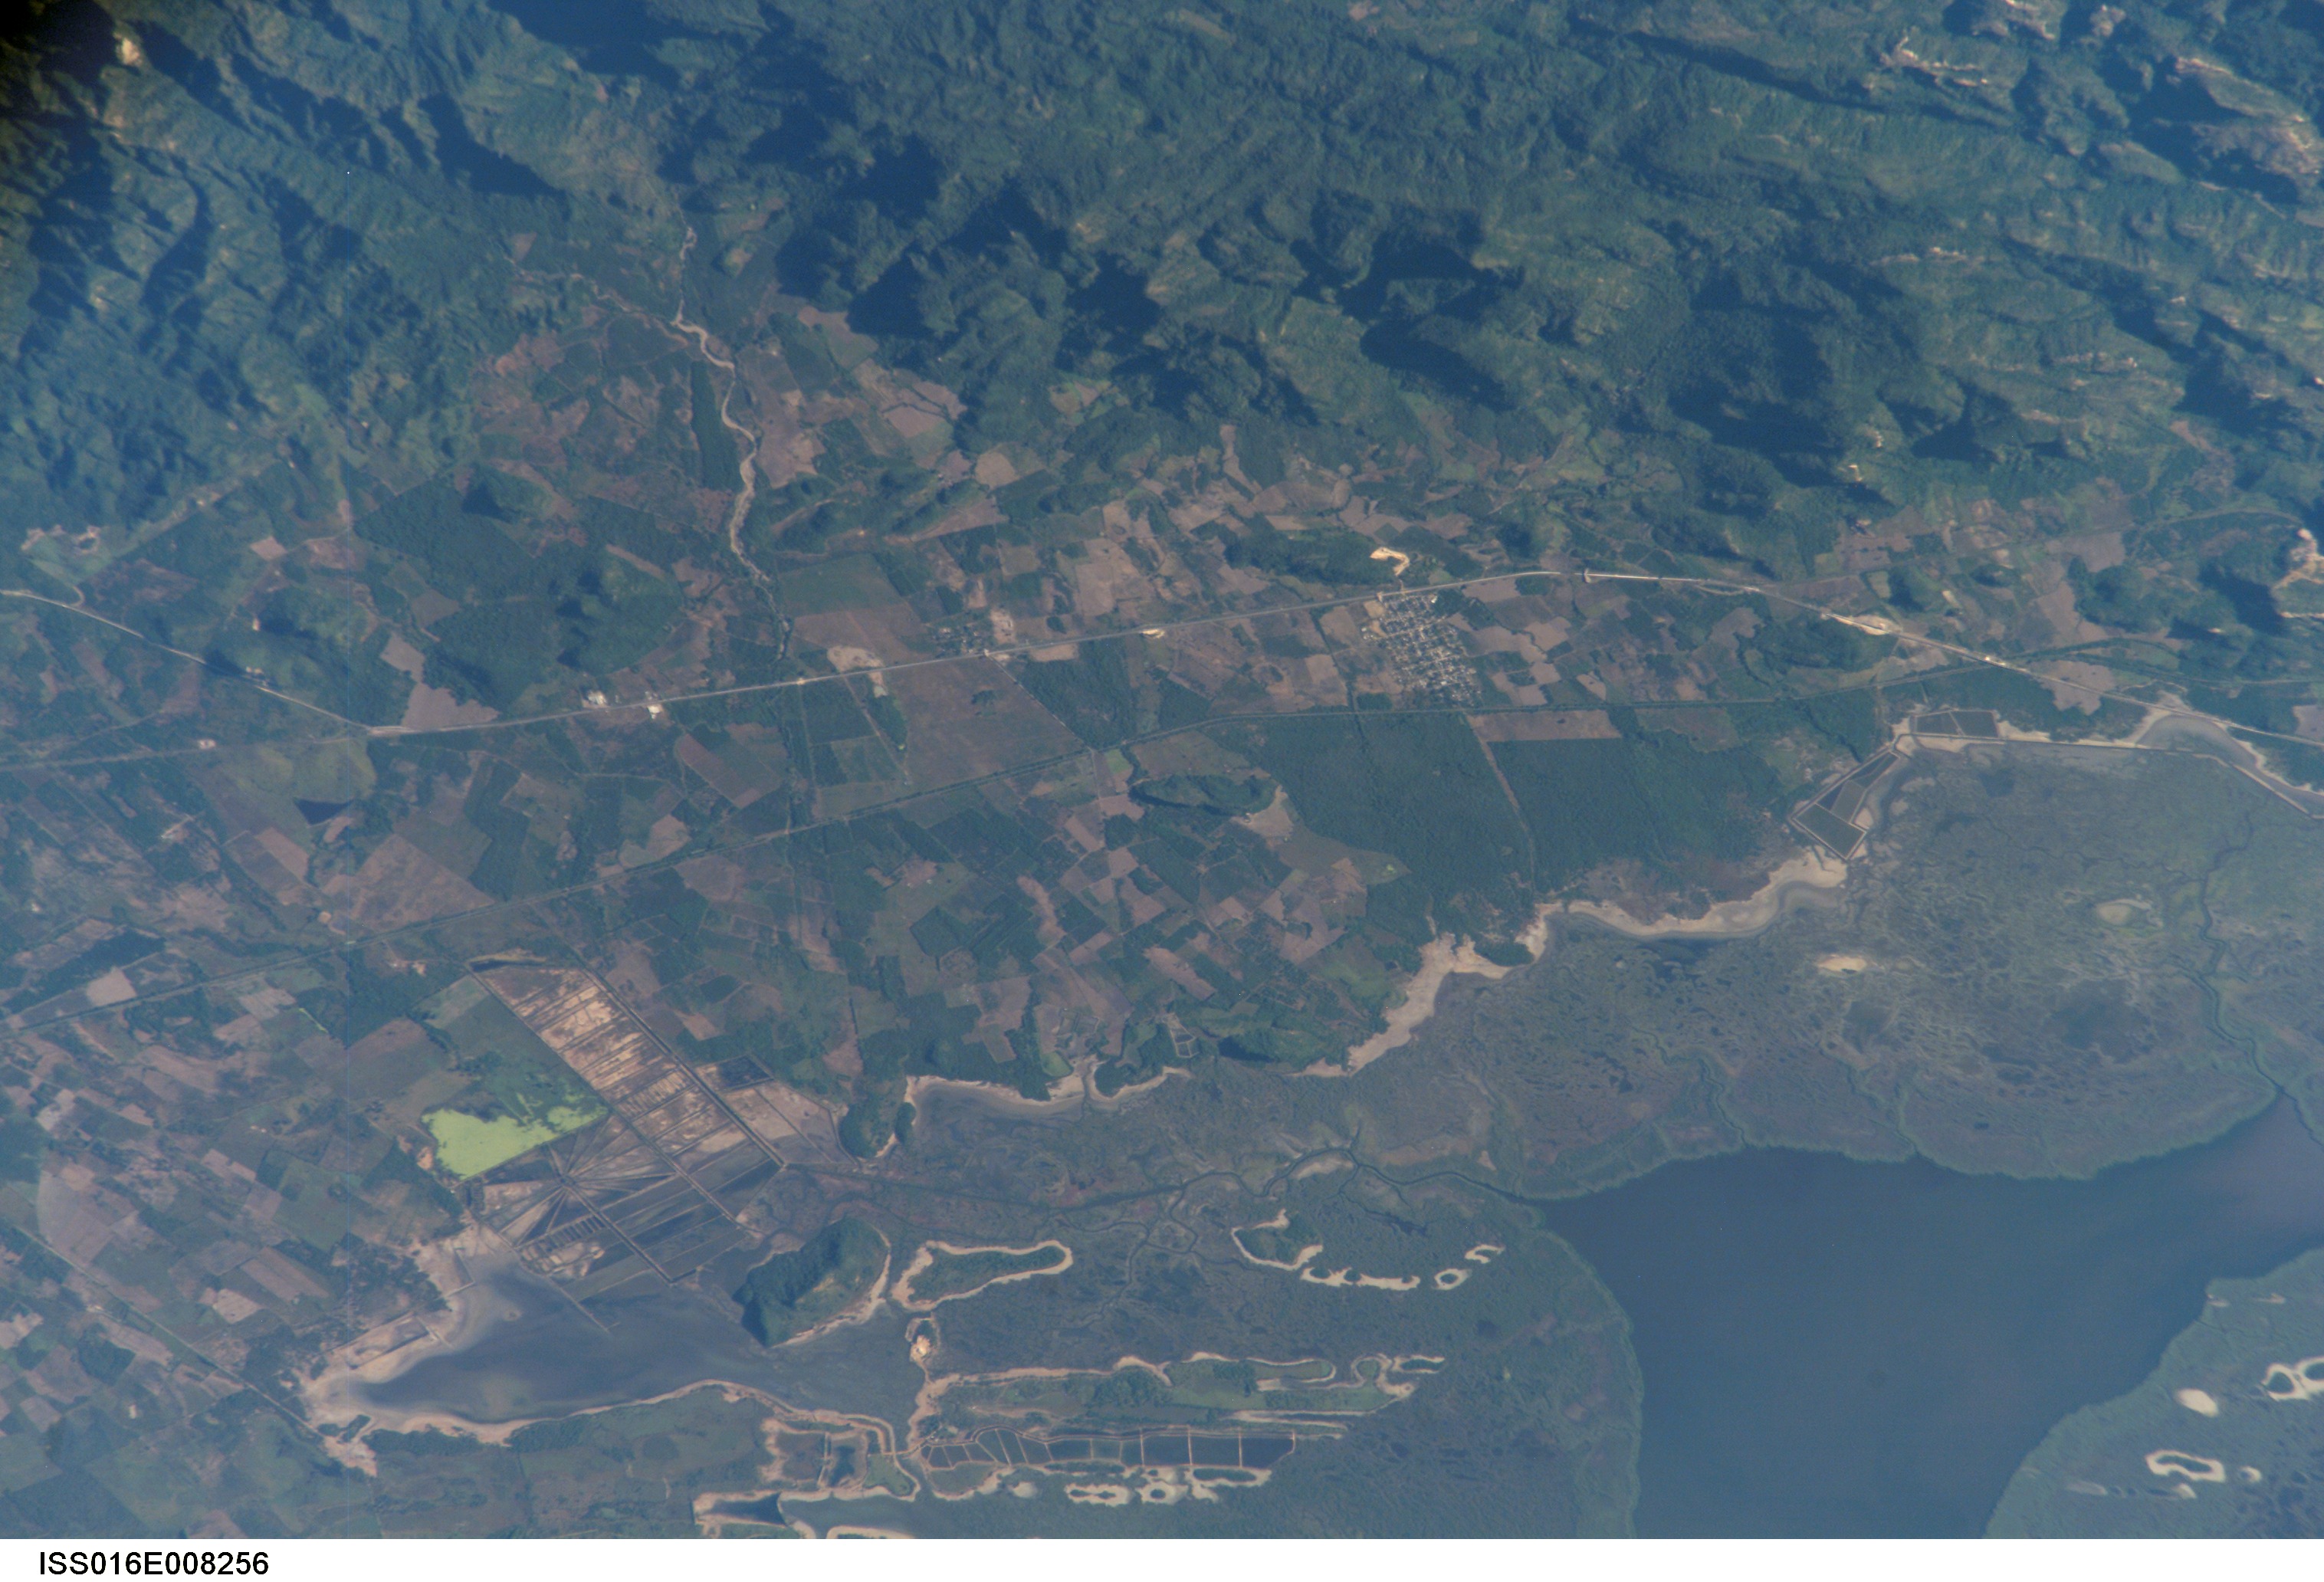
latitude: 22.6
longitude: -105.6
